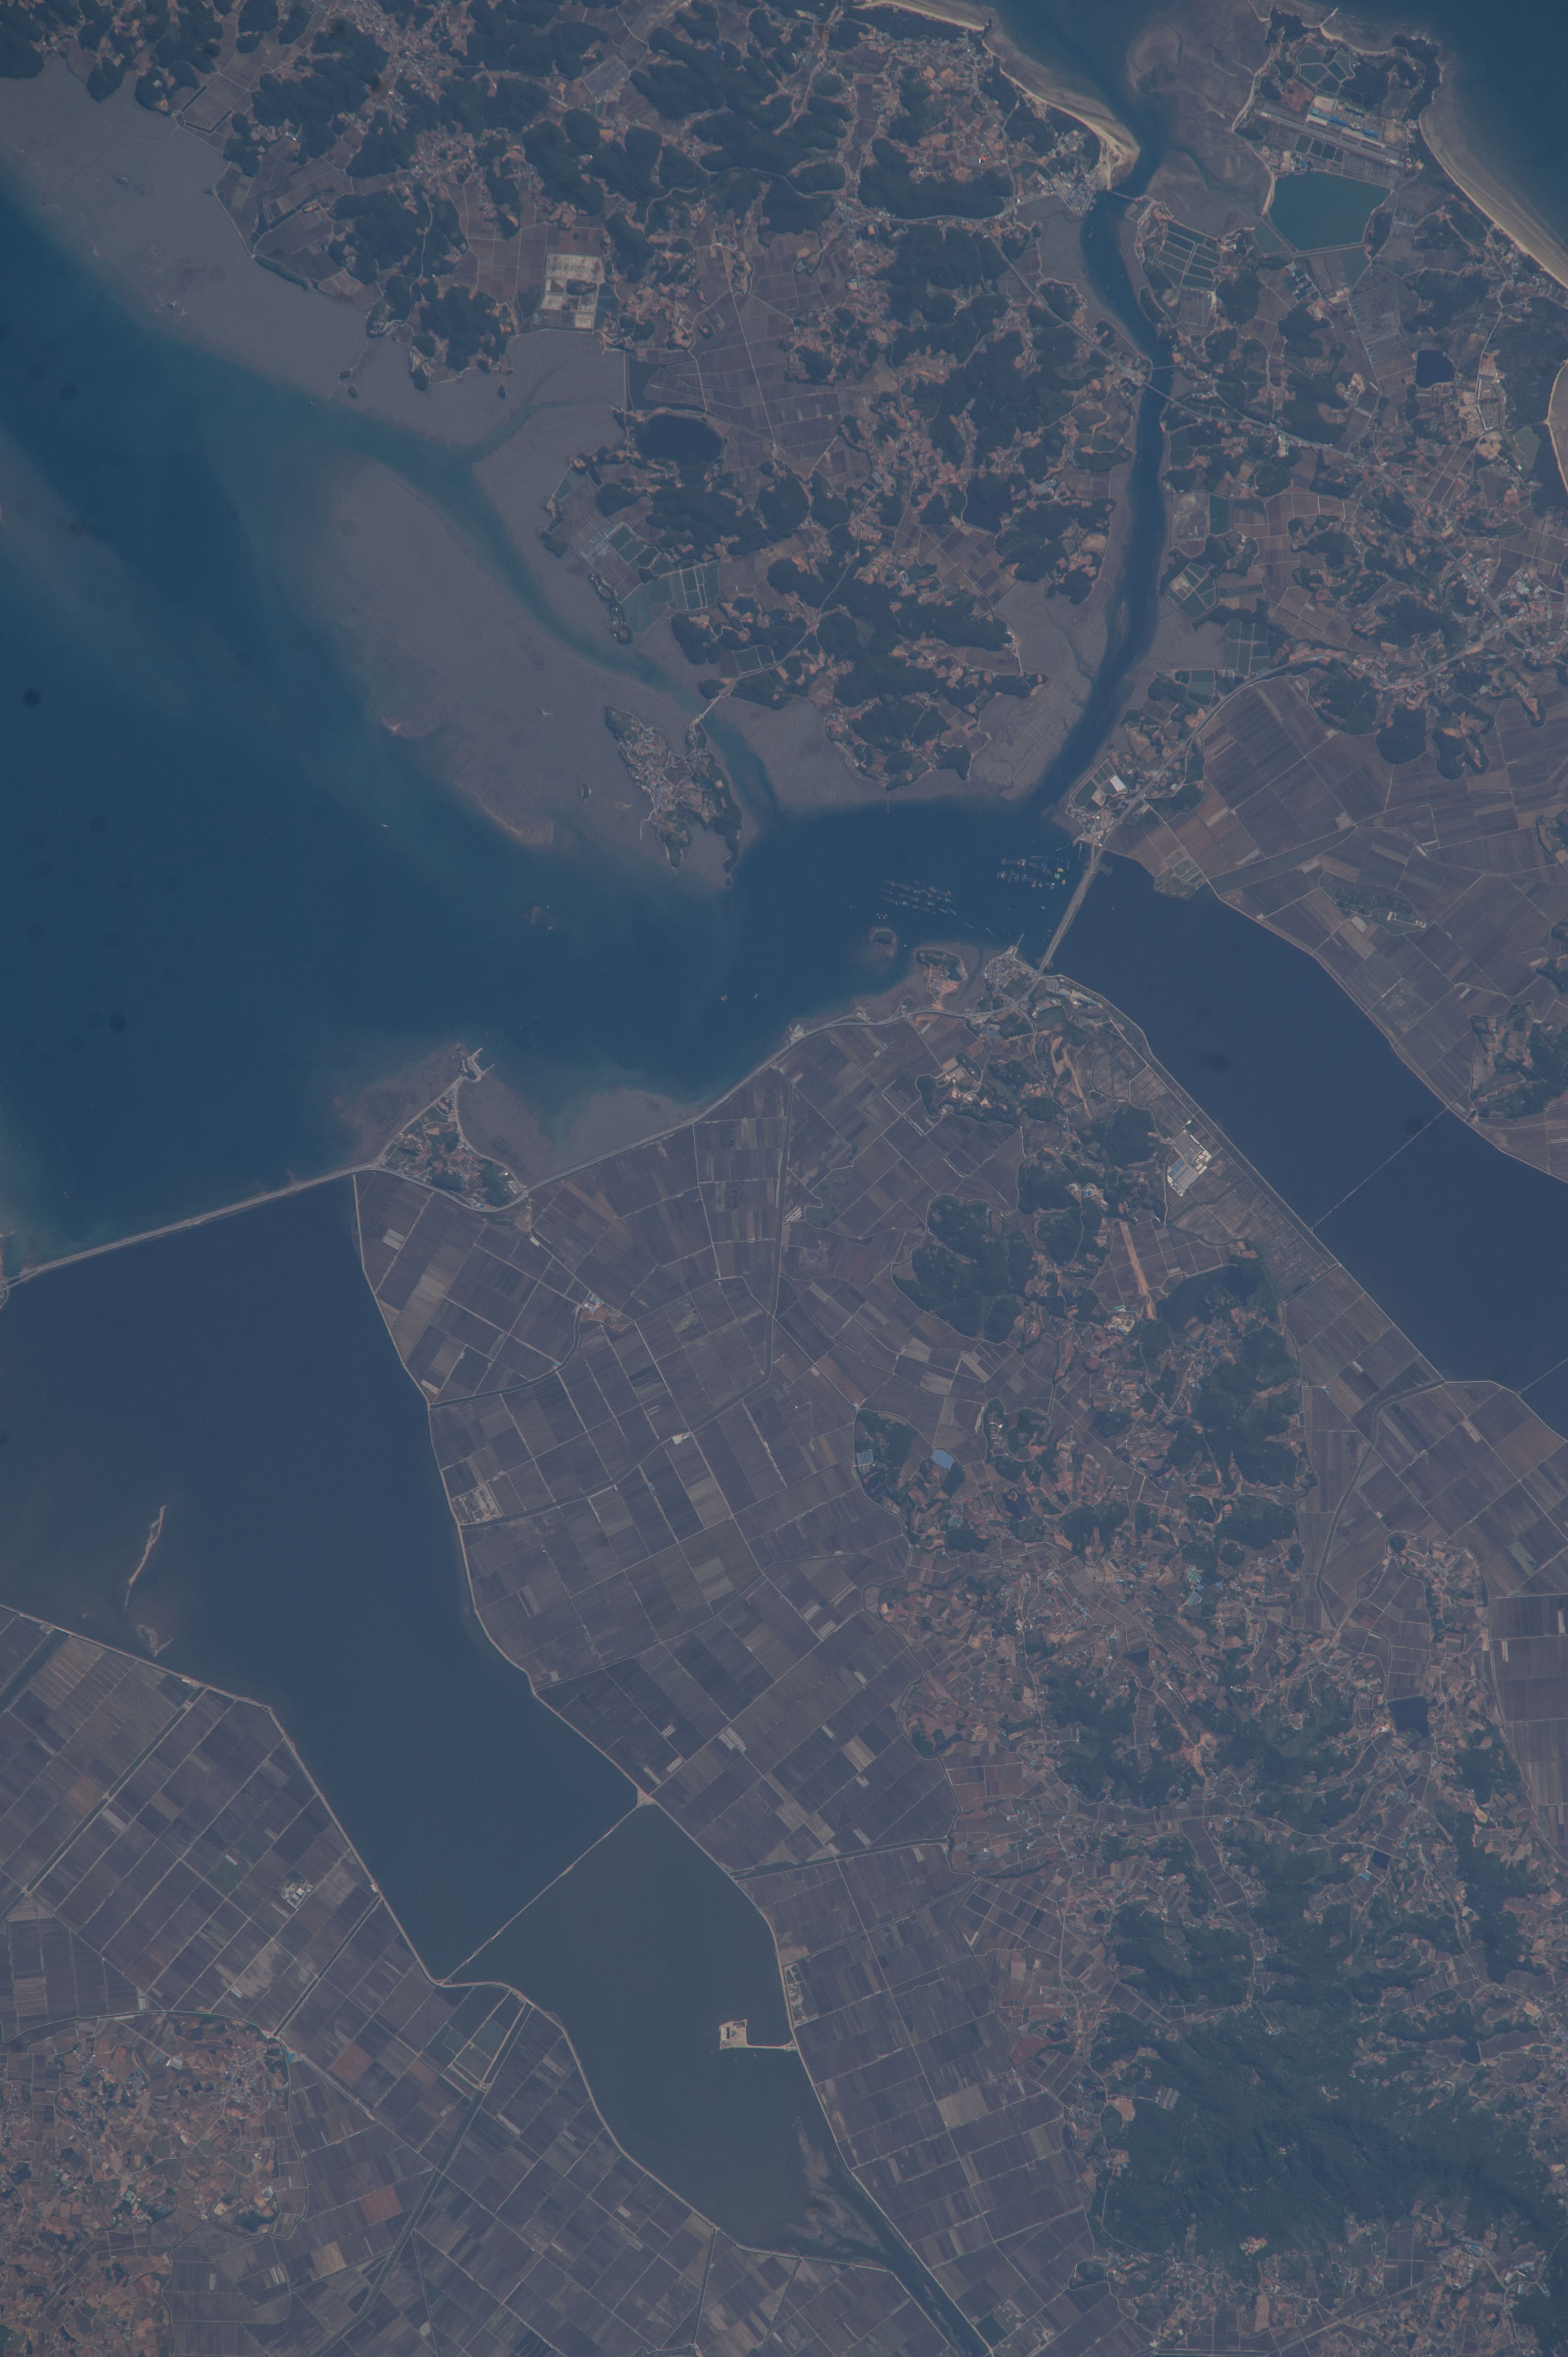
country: SOUTH KOREA
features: S. KOREA, AGR., S.W. OF HAEMI AIRPORT, COASTAL, INLETS,286-71 CHANG-RI, BUSEOK-MYEON, SOSAN, CHUNGCHEONGNAM-DO, SOUTH KOREA,CHUNGNAM, W SOUTH KOREA, CHANG-RI, SINON-RI, GANWOL ISLAND,SOUTH KOREA, CHUNGNAM PROV.
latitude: 36.6
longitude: 126.4
